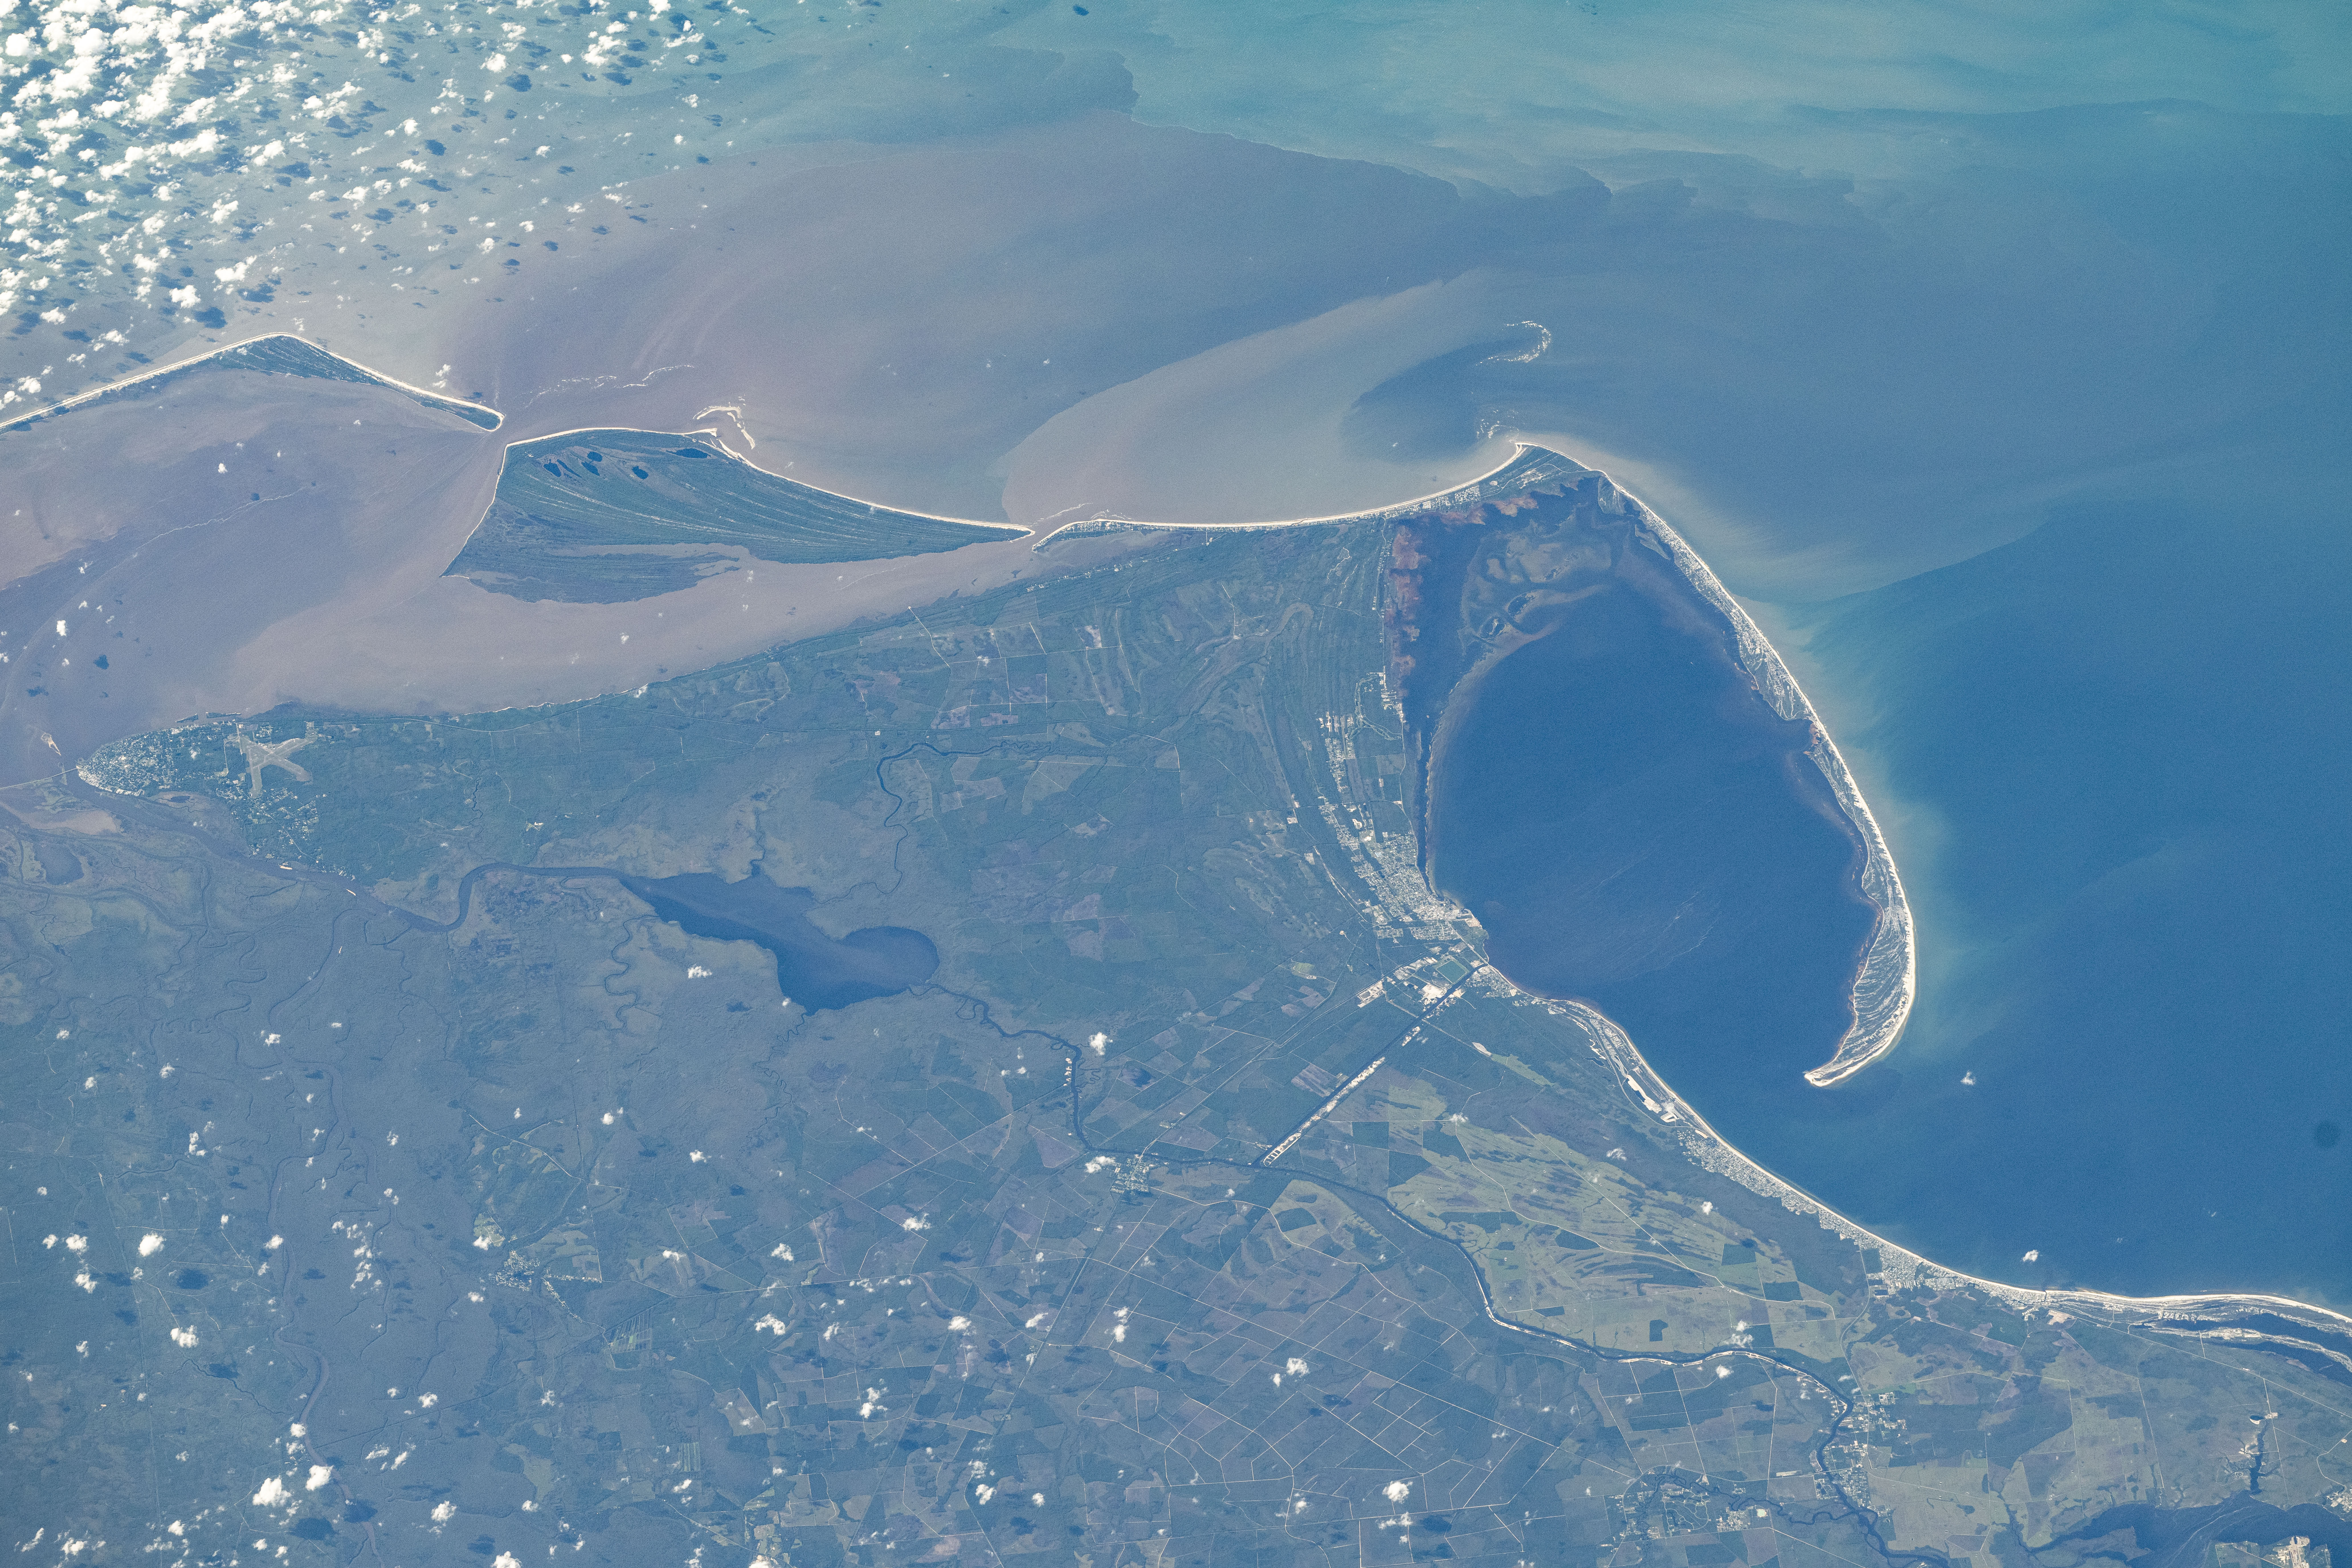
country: USA-FLORIDA
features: FLOODING, MEXICO BEACH, ST JOSEPH PENINSULA, SAINT JOSEPH BAY, PORT ST JOE, APALACHICOLA RIVER, APALACHICOLA BAY, SEDIMENT
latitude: 29.8
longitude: -85.2
